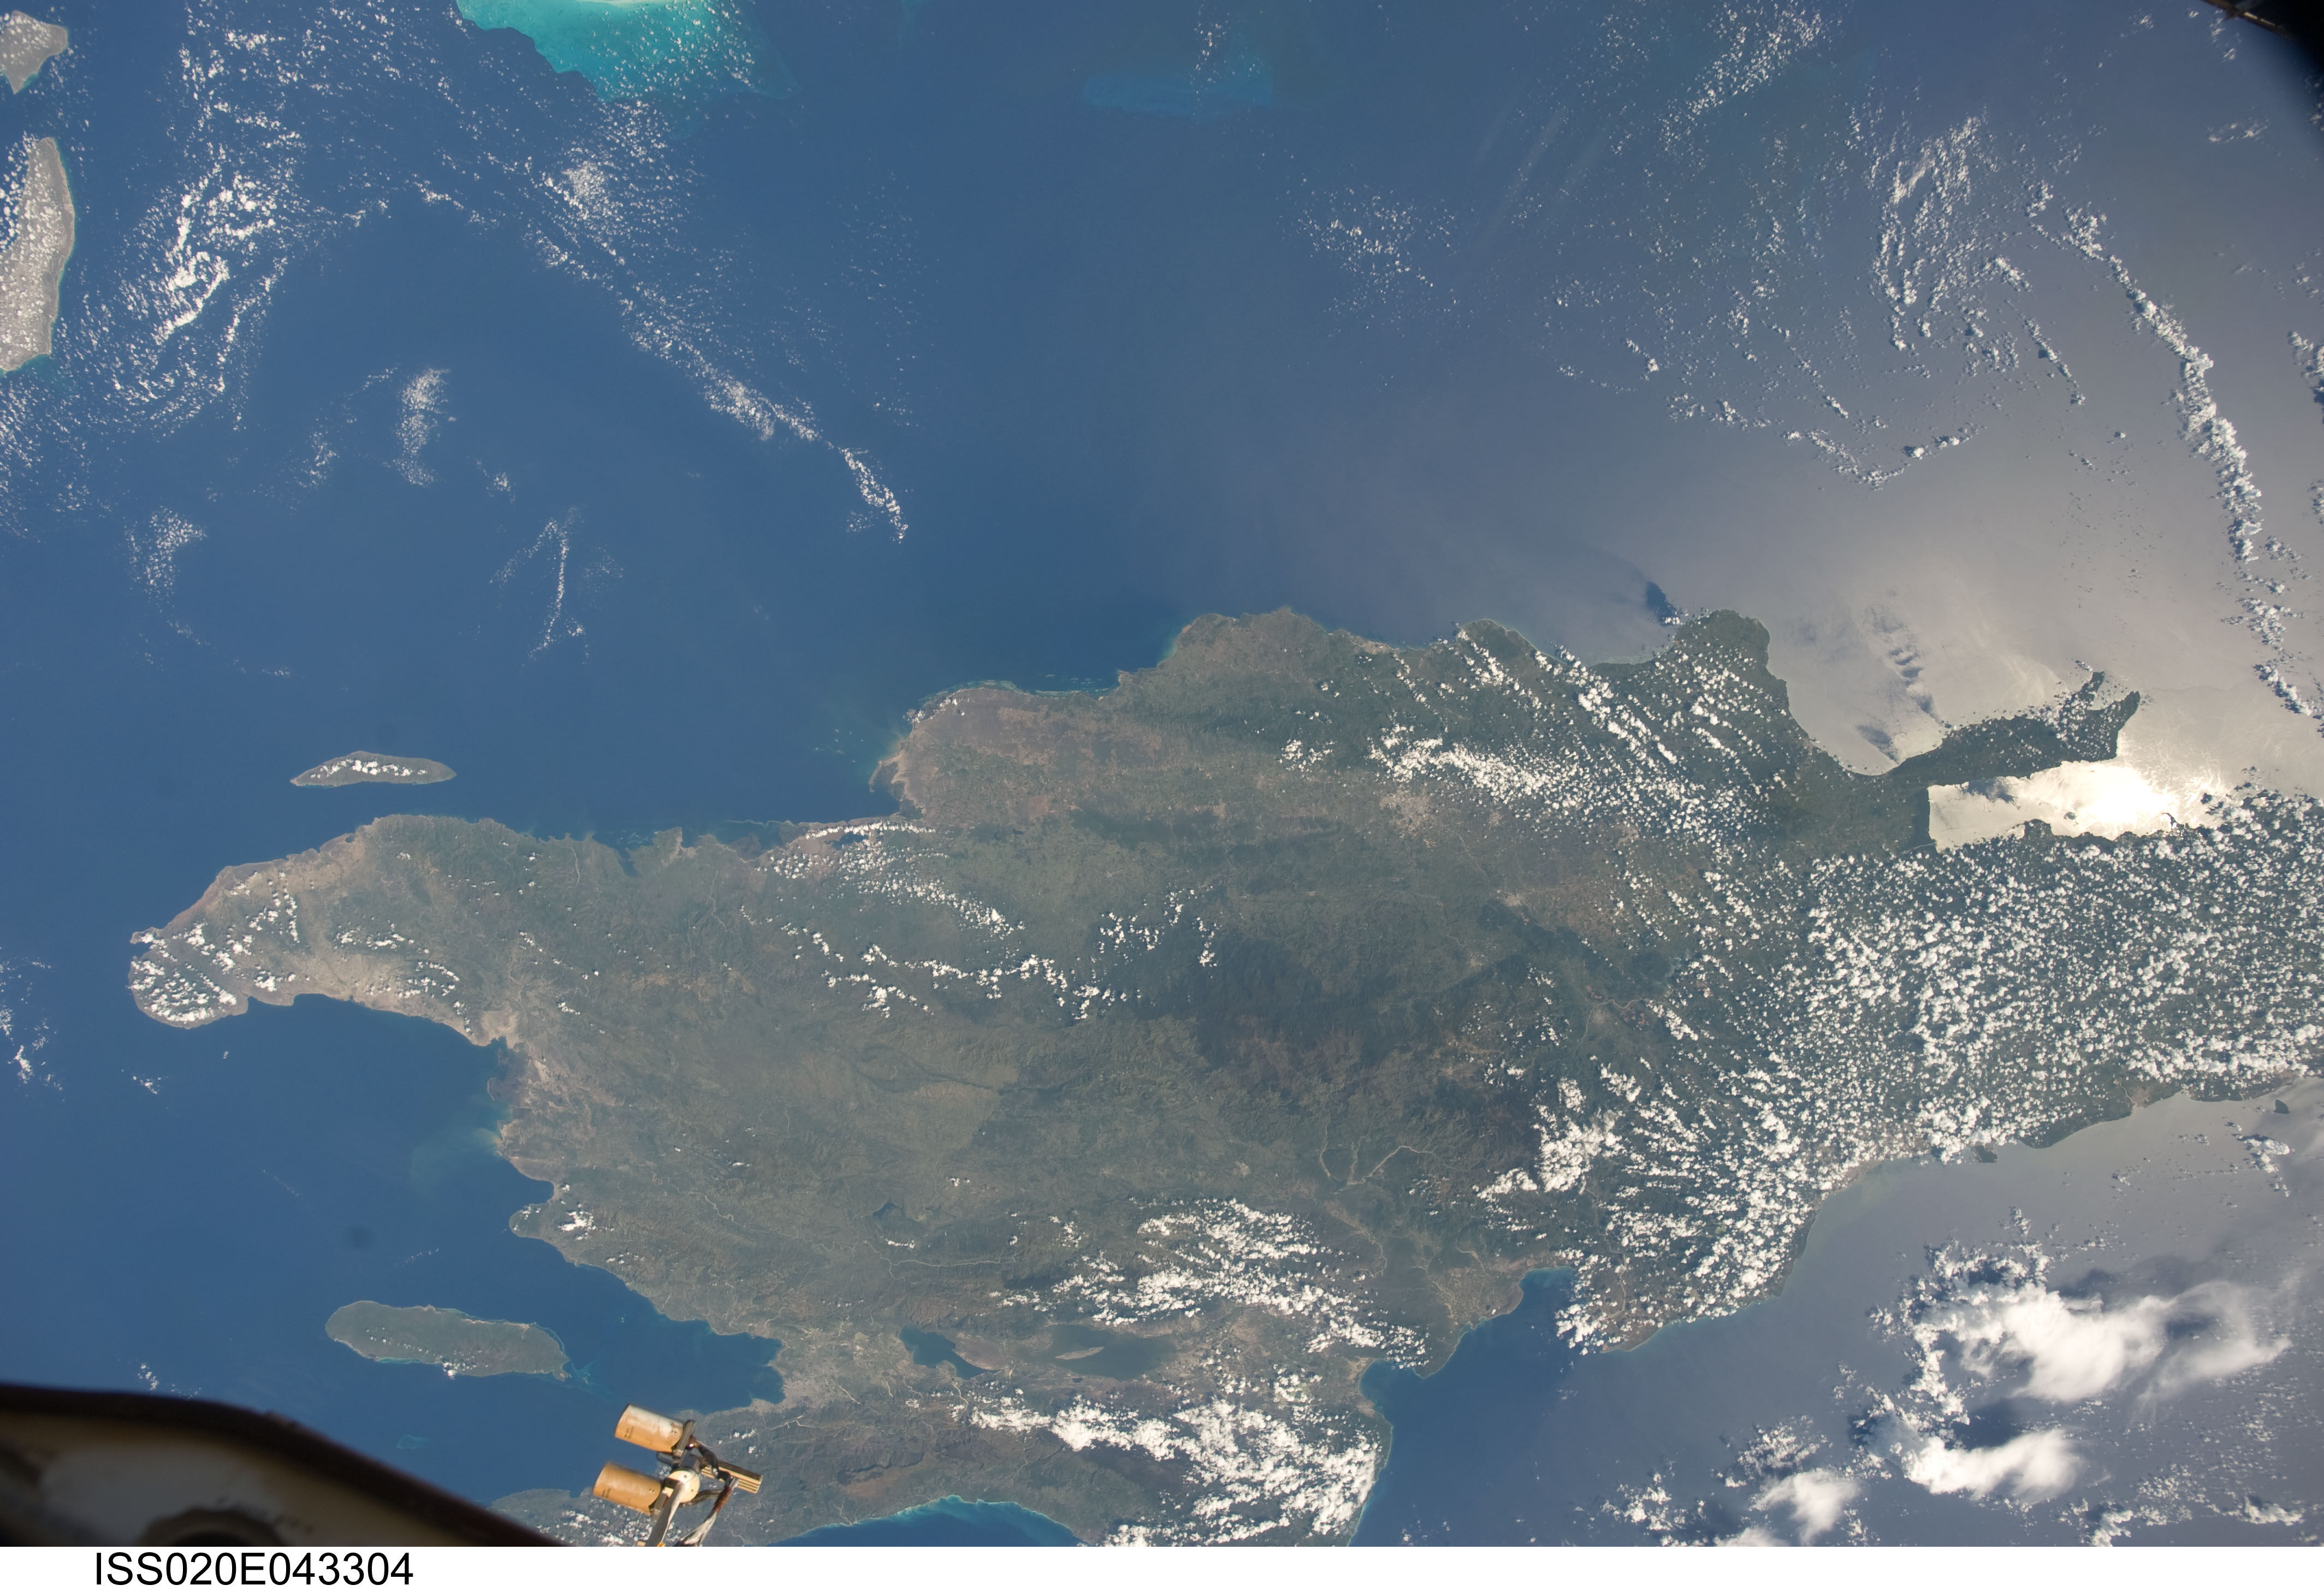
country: DOMINICAN REPUBLIC
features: PANORAMA, HISPANIOLA, SUNGLINT
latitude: 20.0
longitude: -71.0
